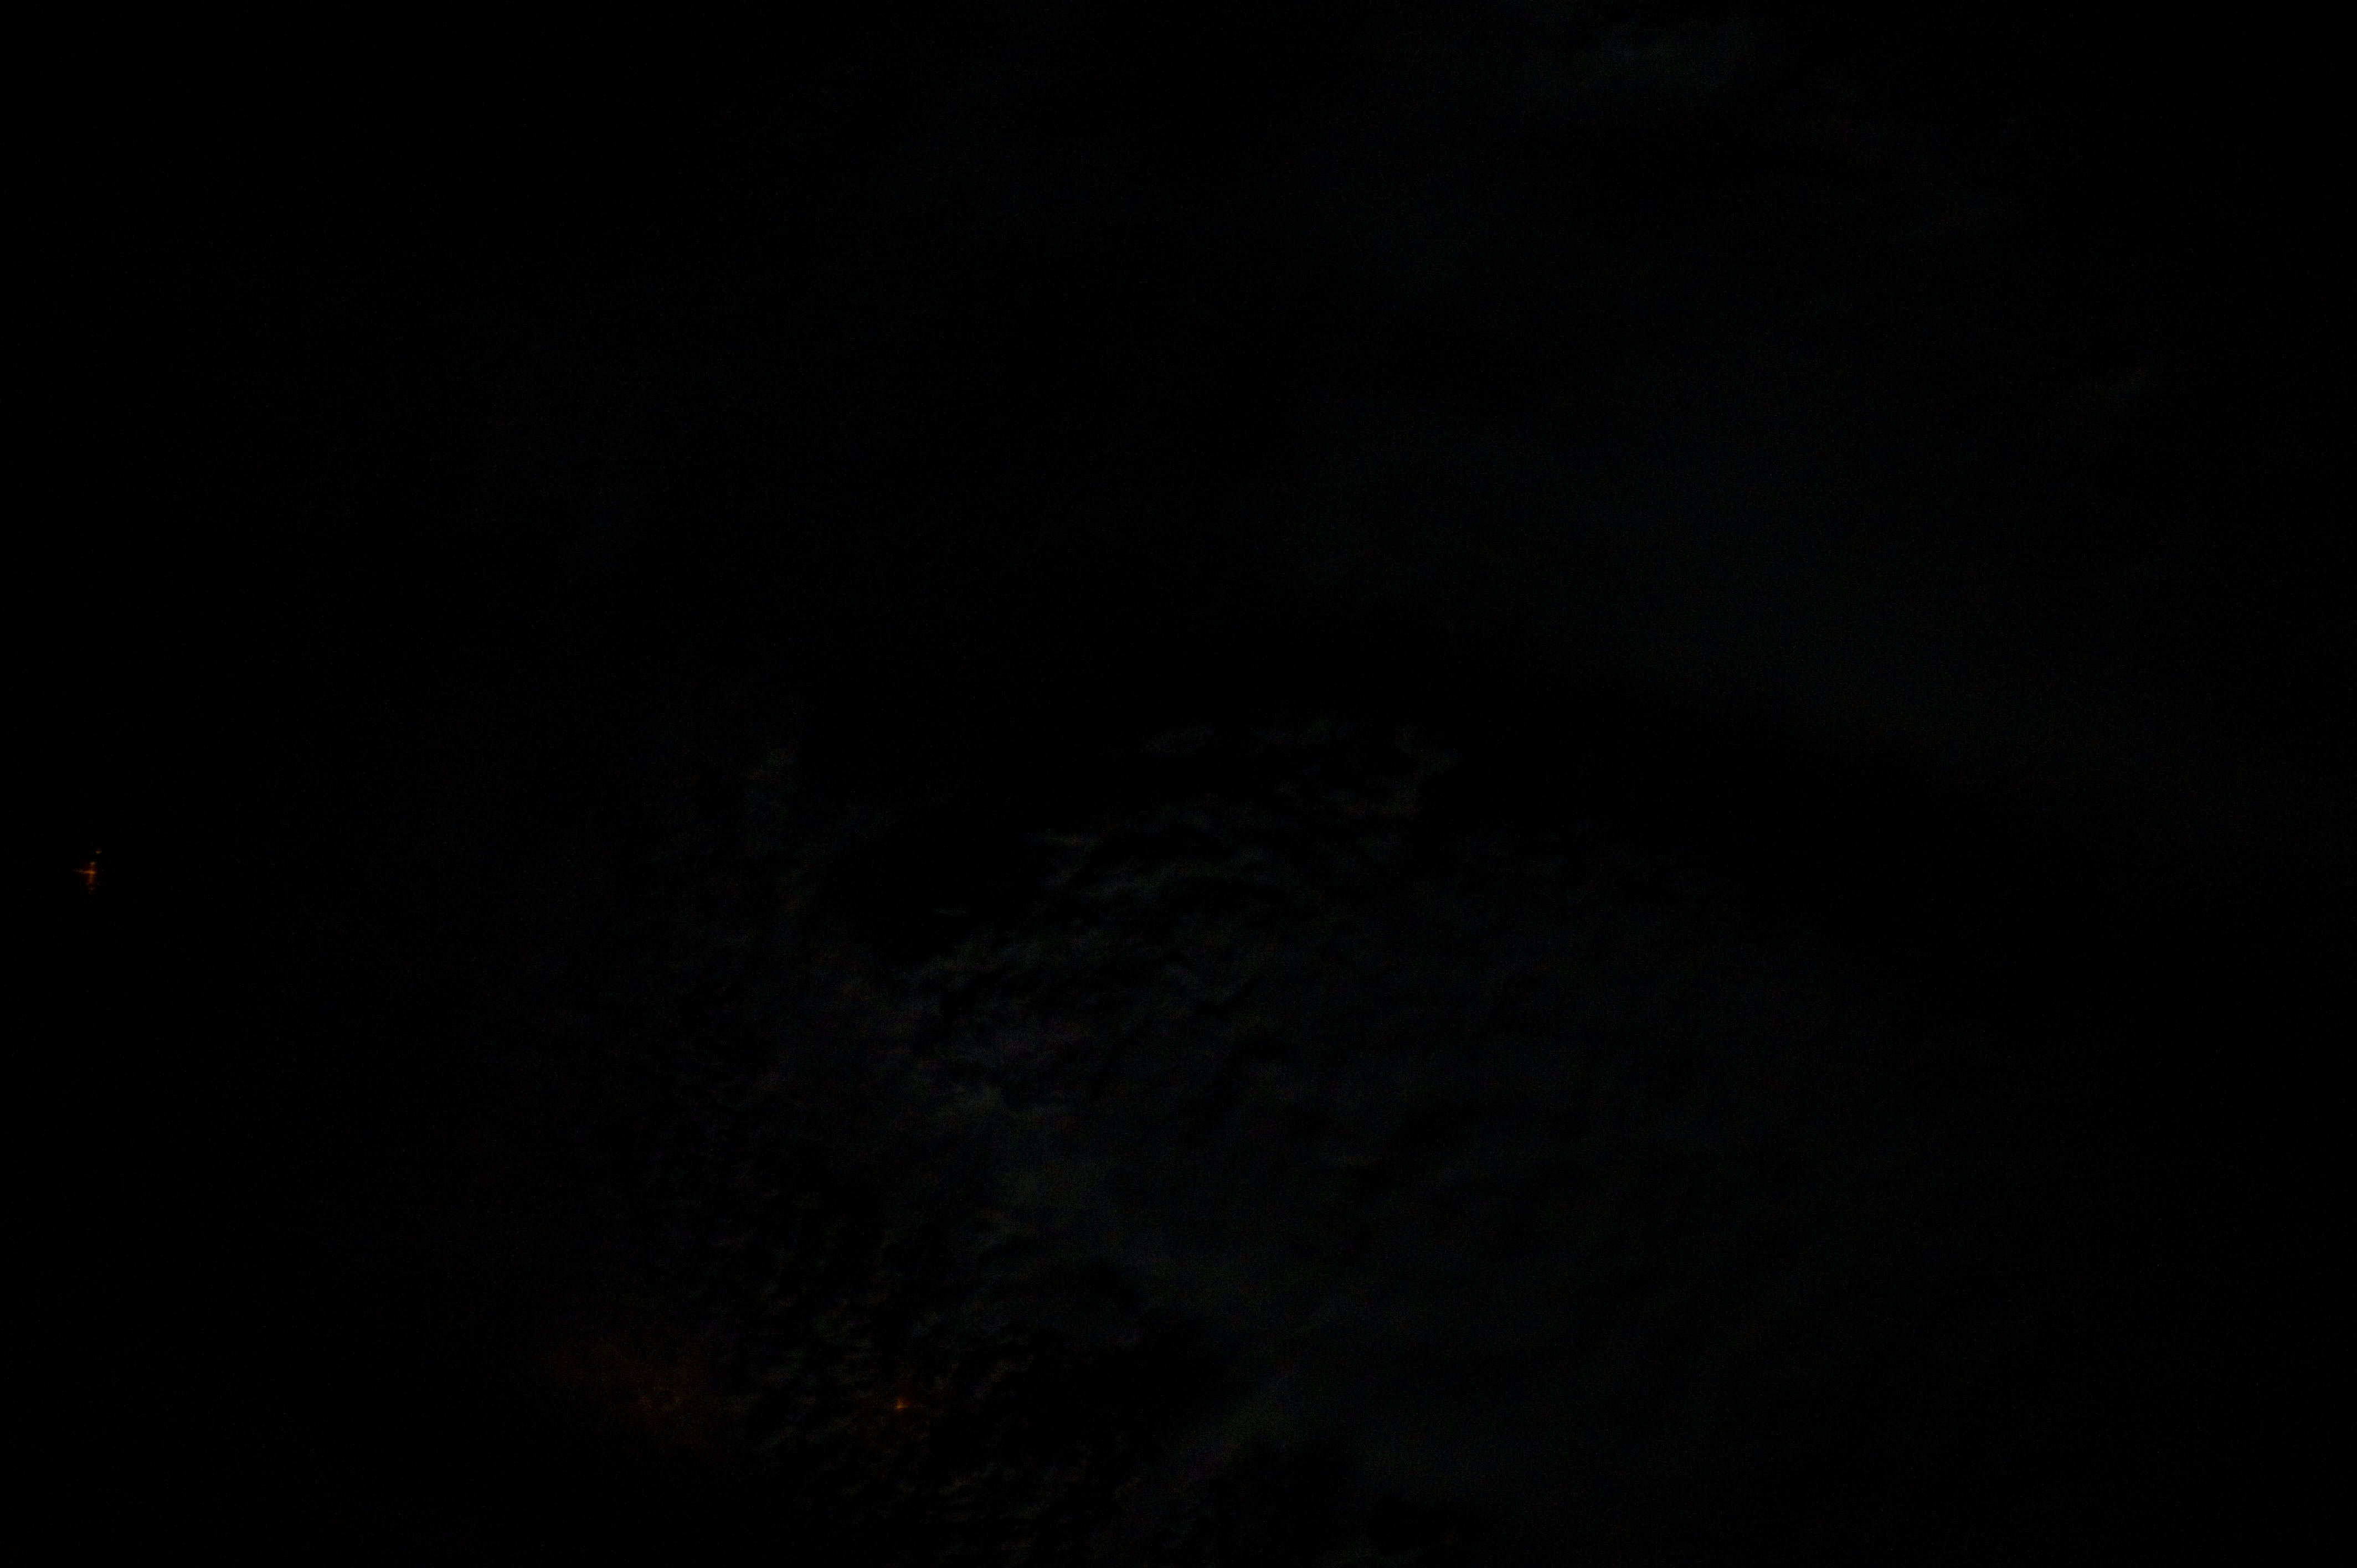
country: USA-OKLAHOMA
